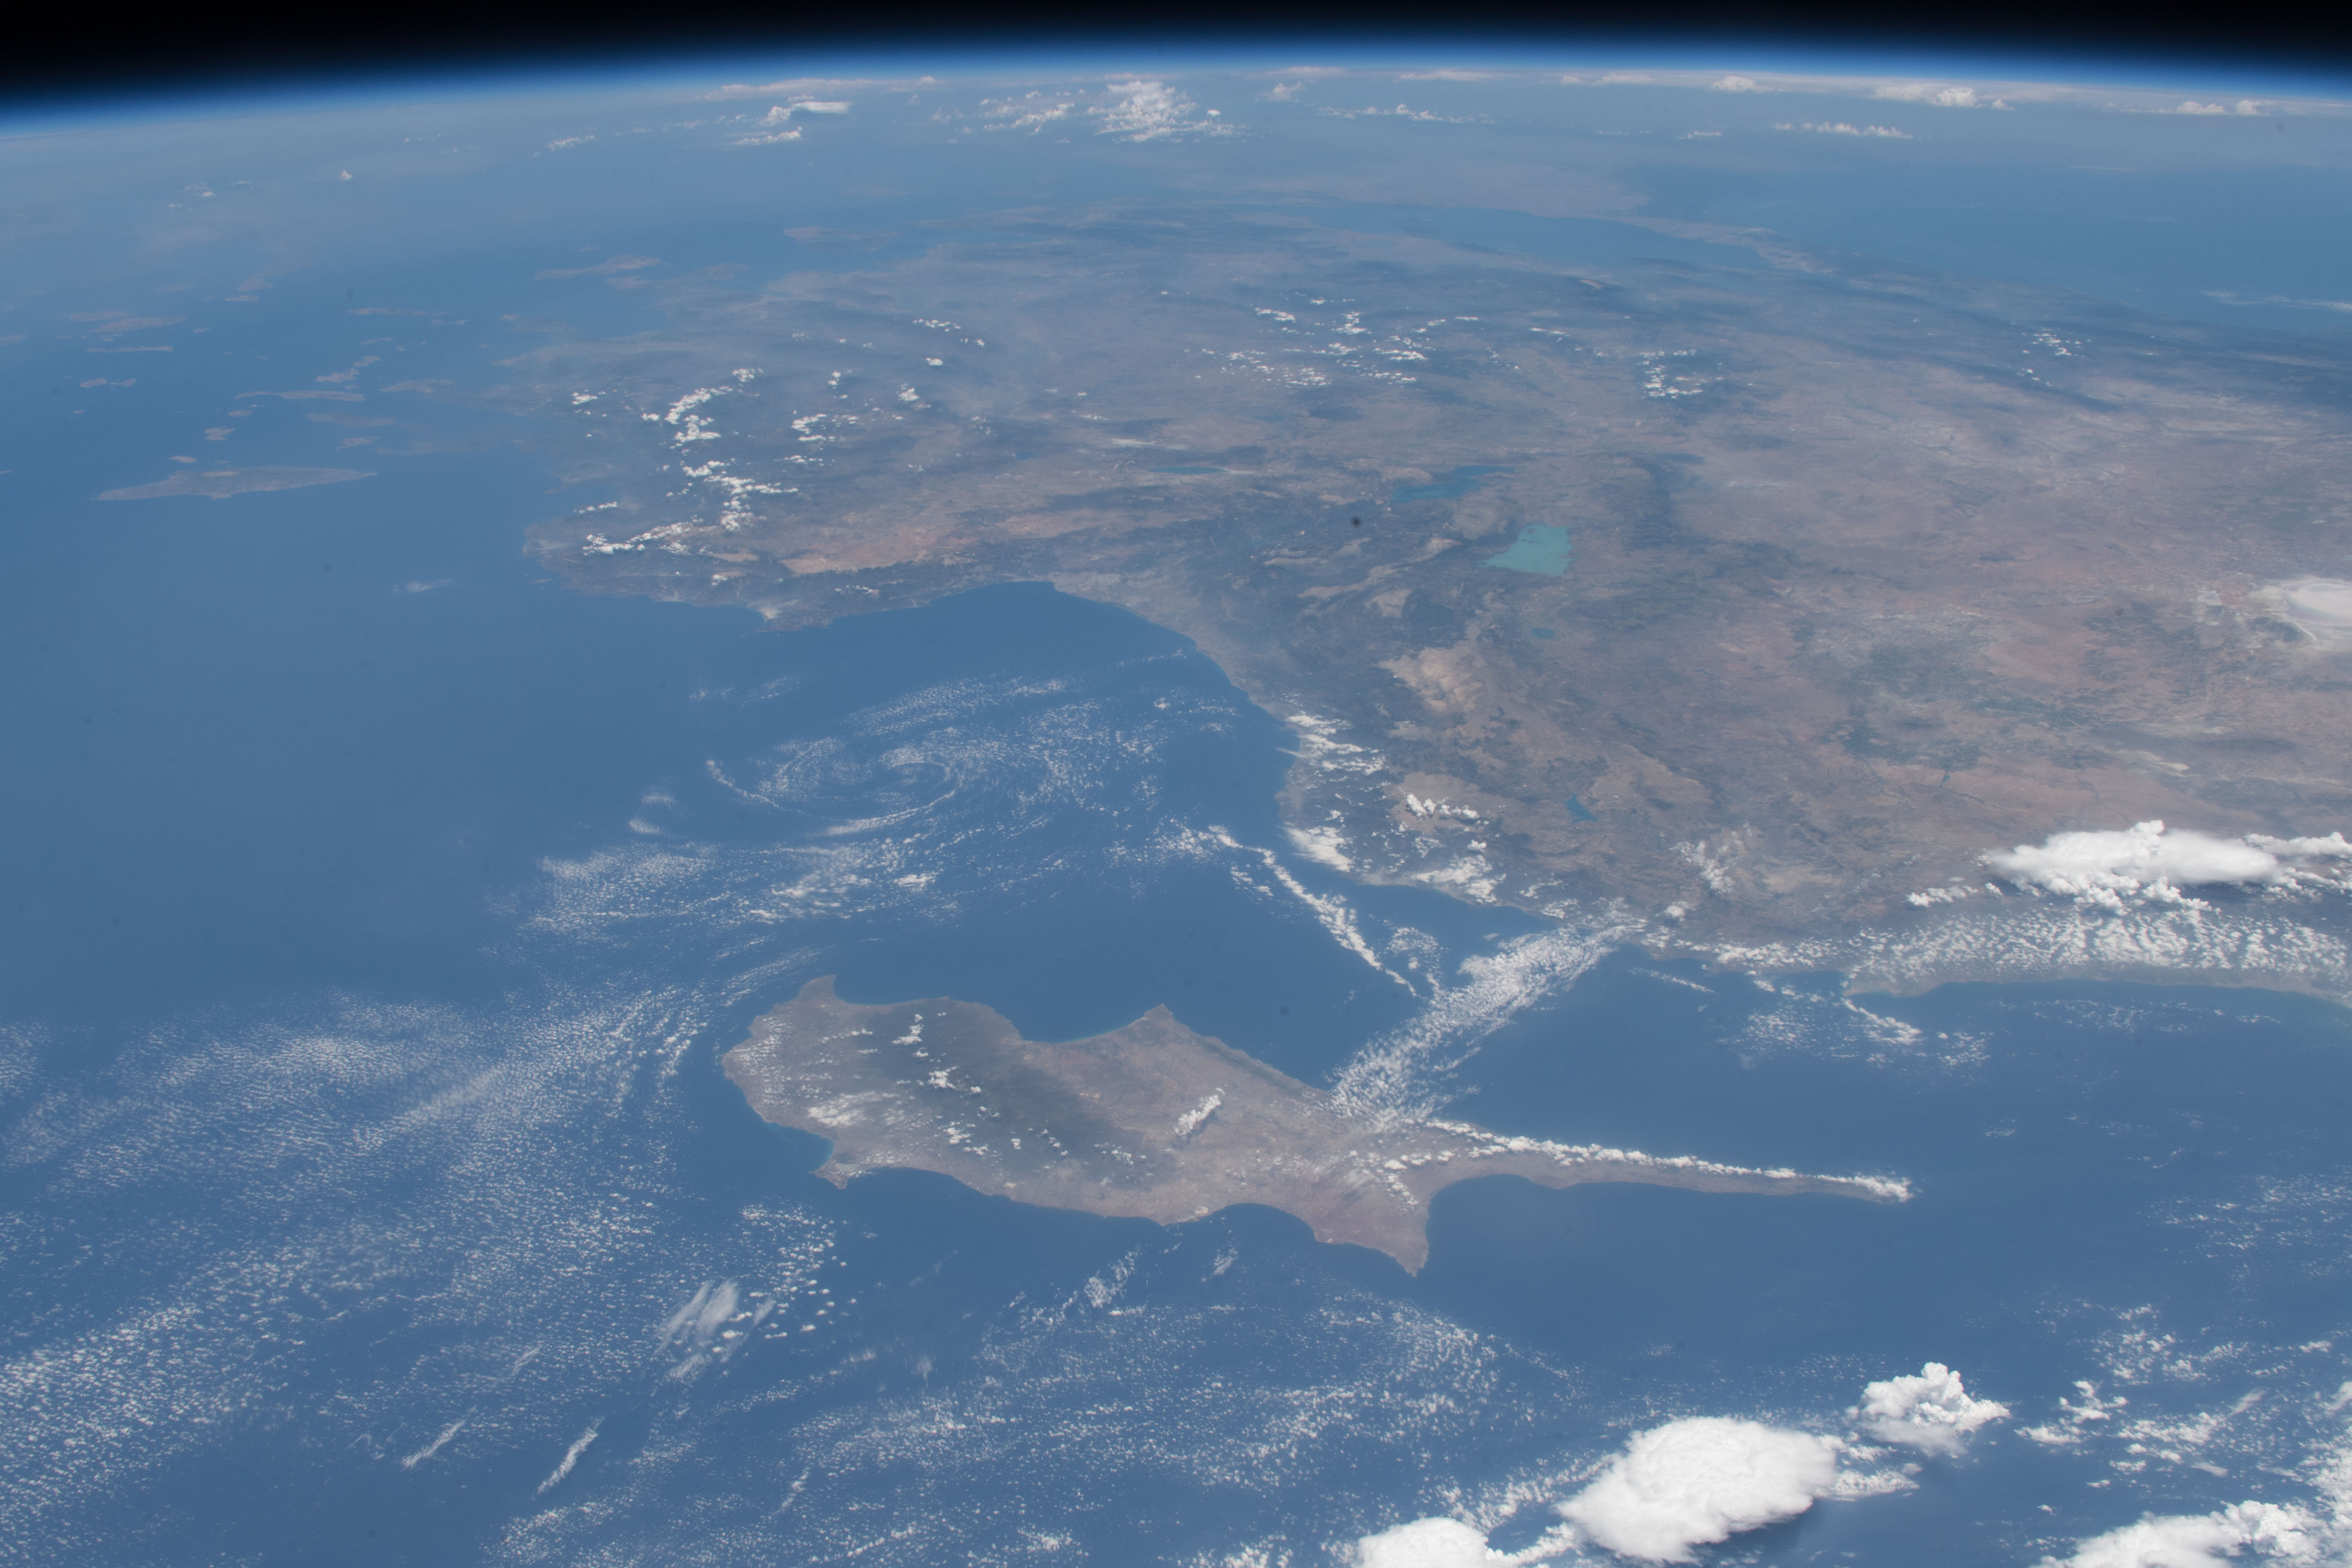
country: TURKEY
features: CYPRUS, MEDITERRANEAN SEA
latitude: 37.5
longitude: 31.0
